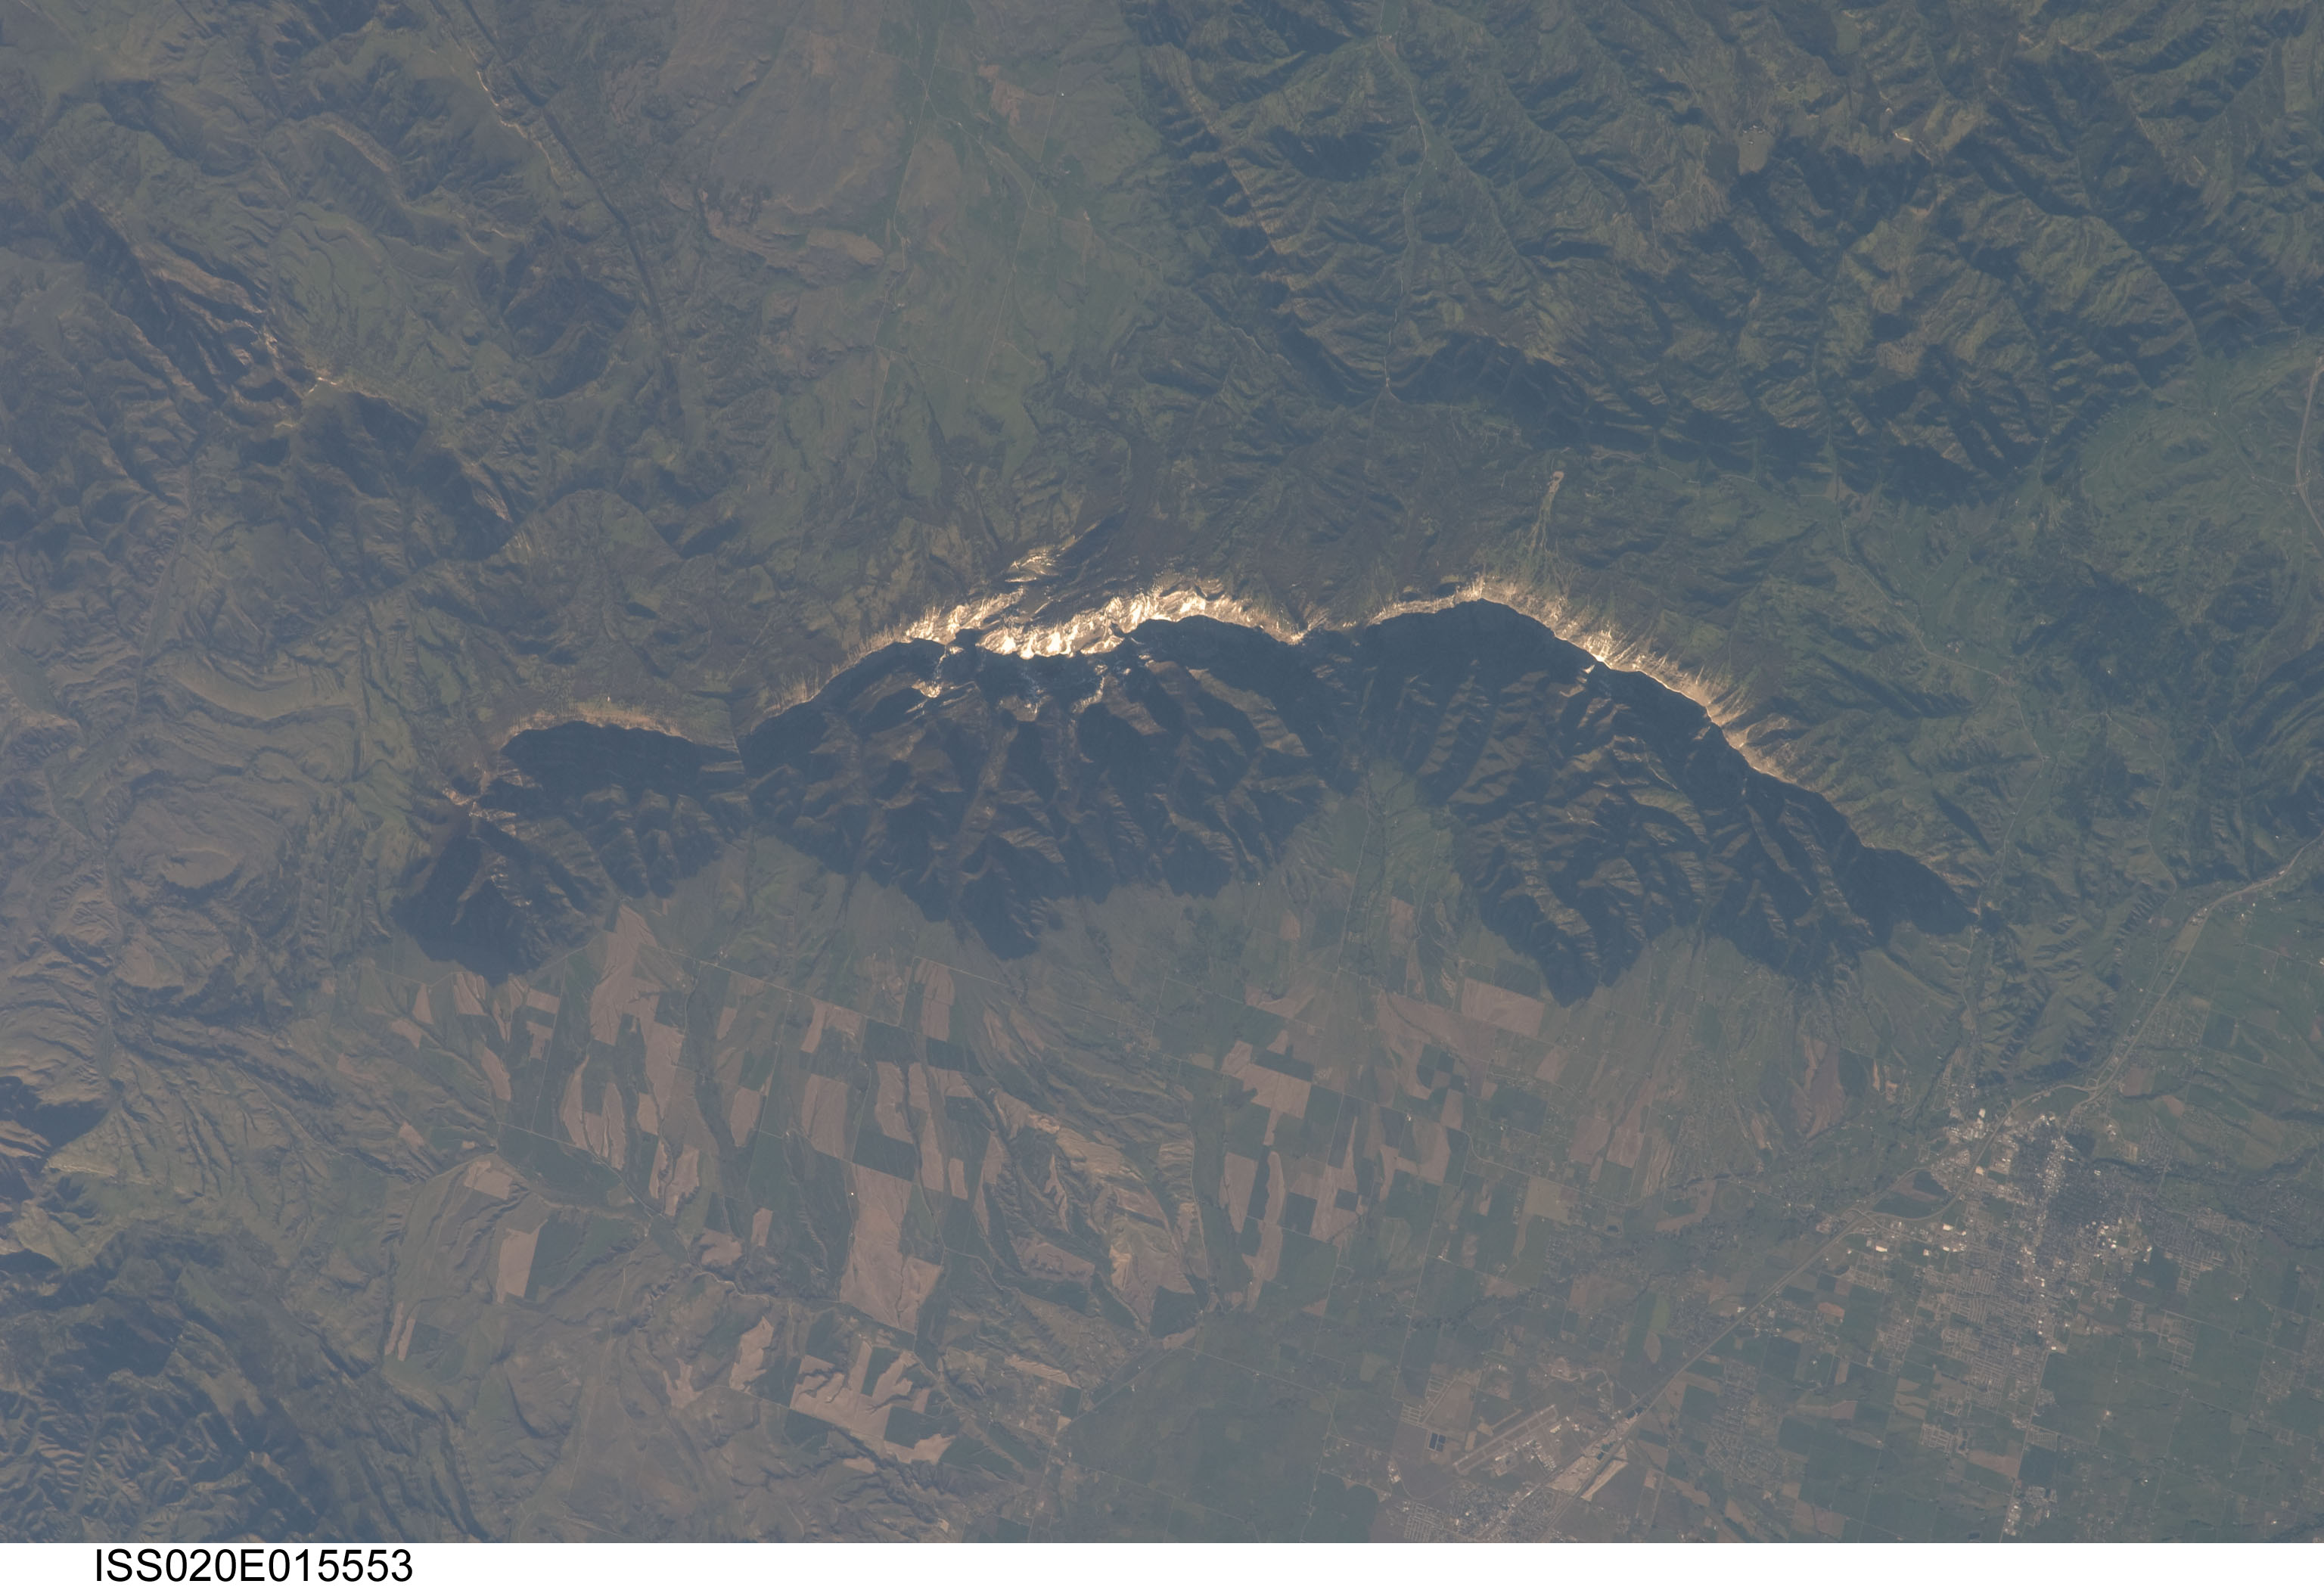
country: USA-MONTANA
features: BELGRADE MT,SADDLE PEAK,BRIDGER MOUNTAIN RANGE,BOZEMAN MT,ROSS PEAK,BOZEMAN YELLOWSTONE INTERNATIONAL AIRPORT (KBZN),SACAGAWEA PEAK,GALLATIN FIELD
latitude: 45.9
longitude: -111.0
